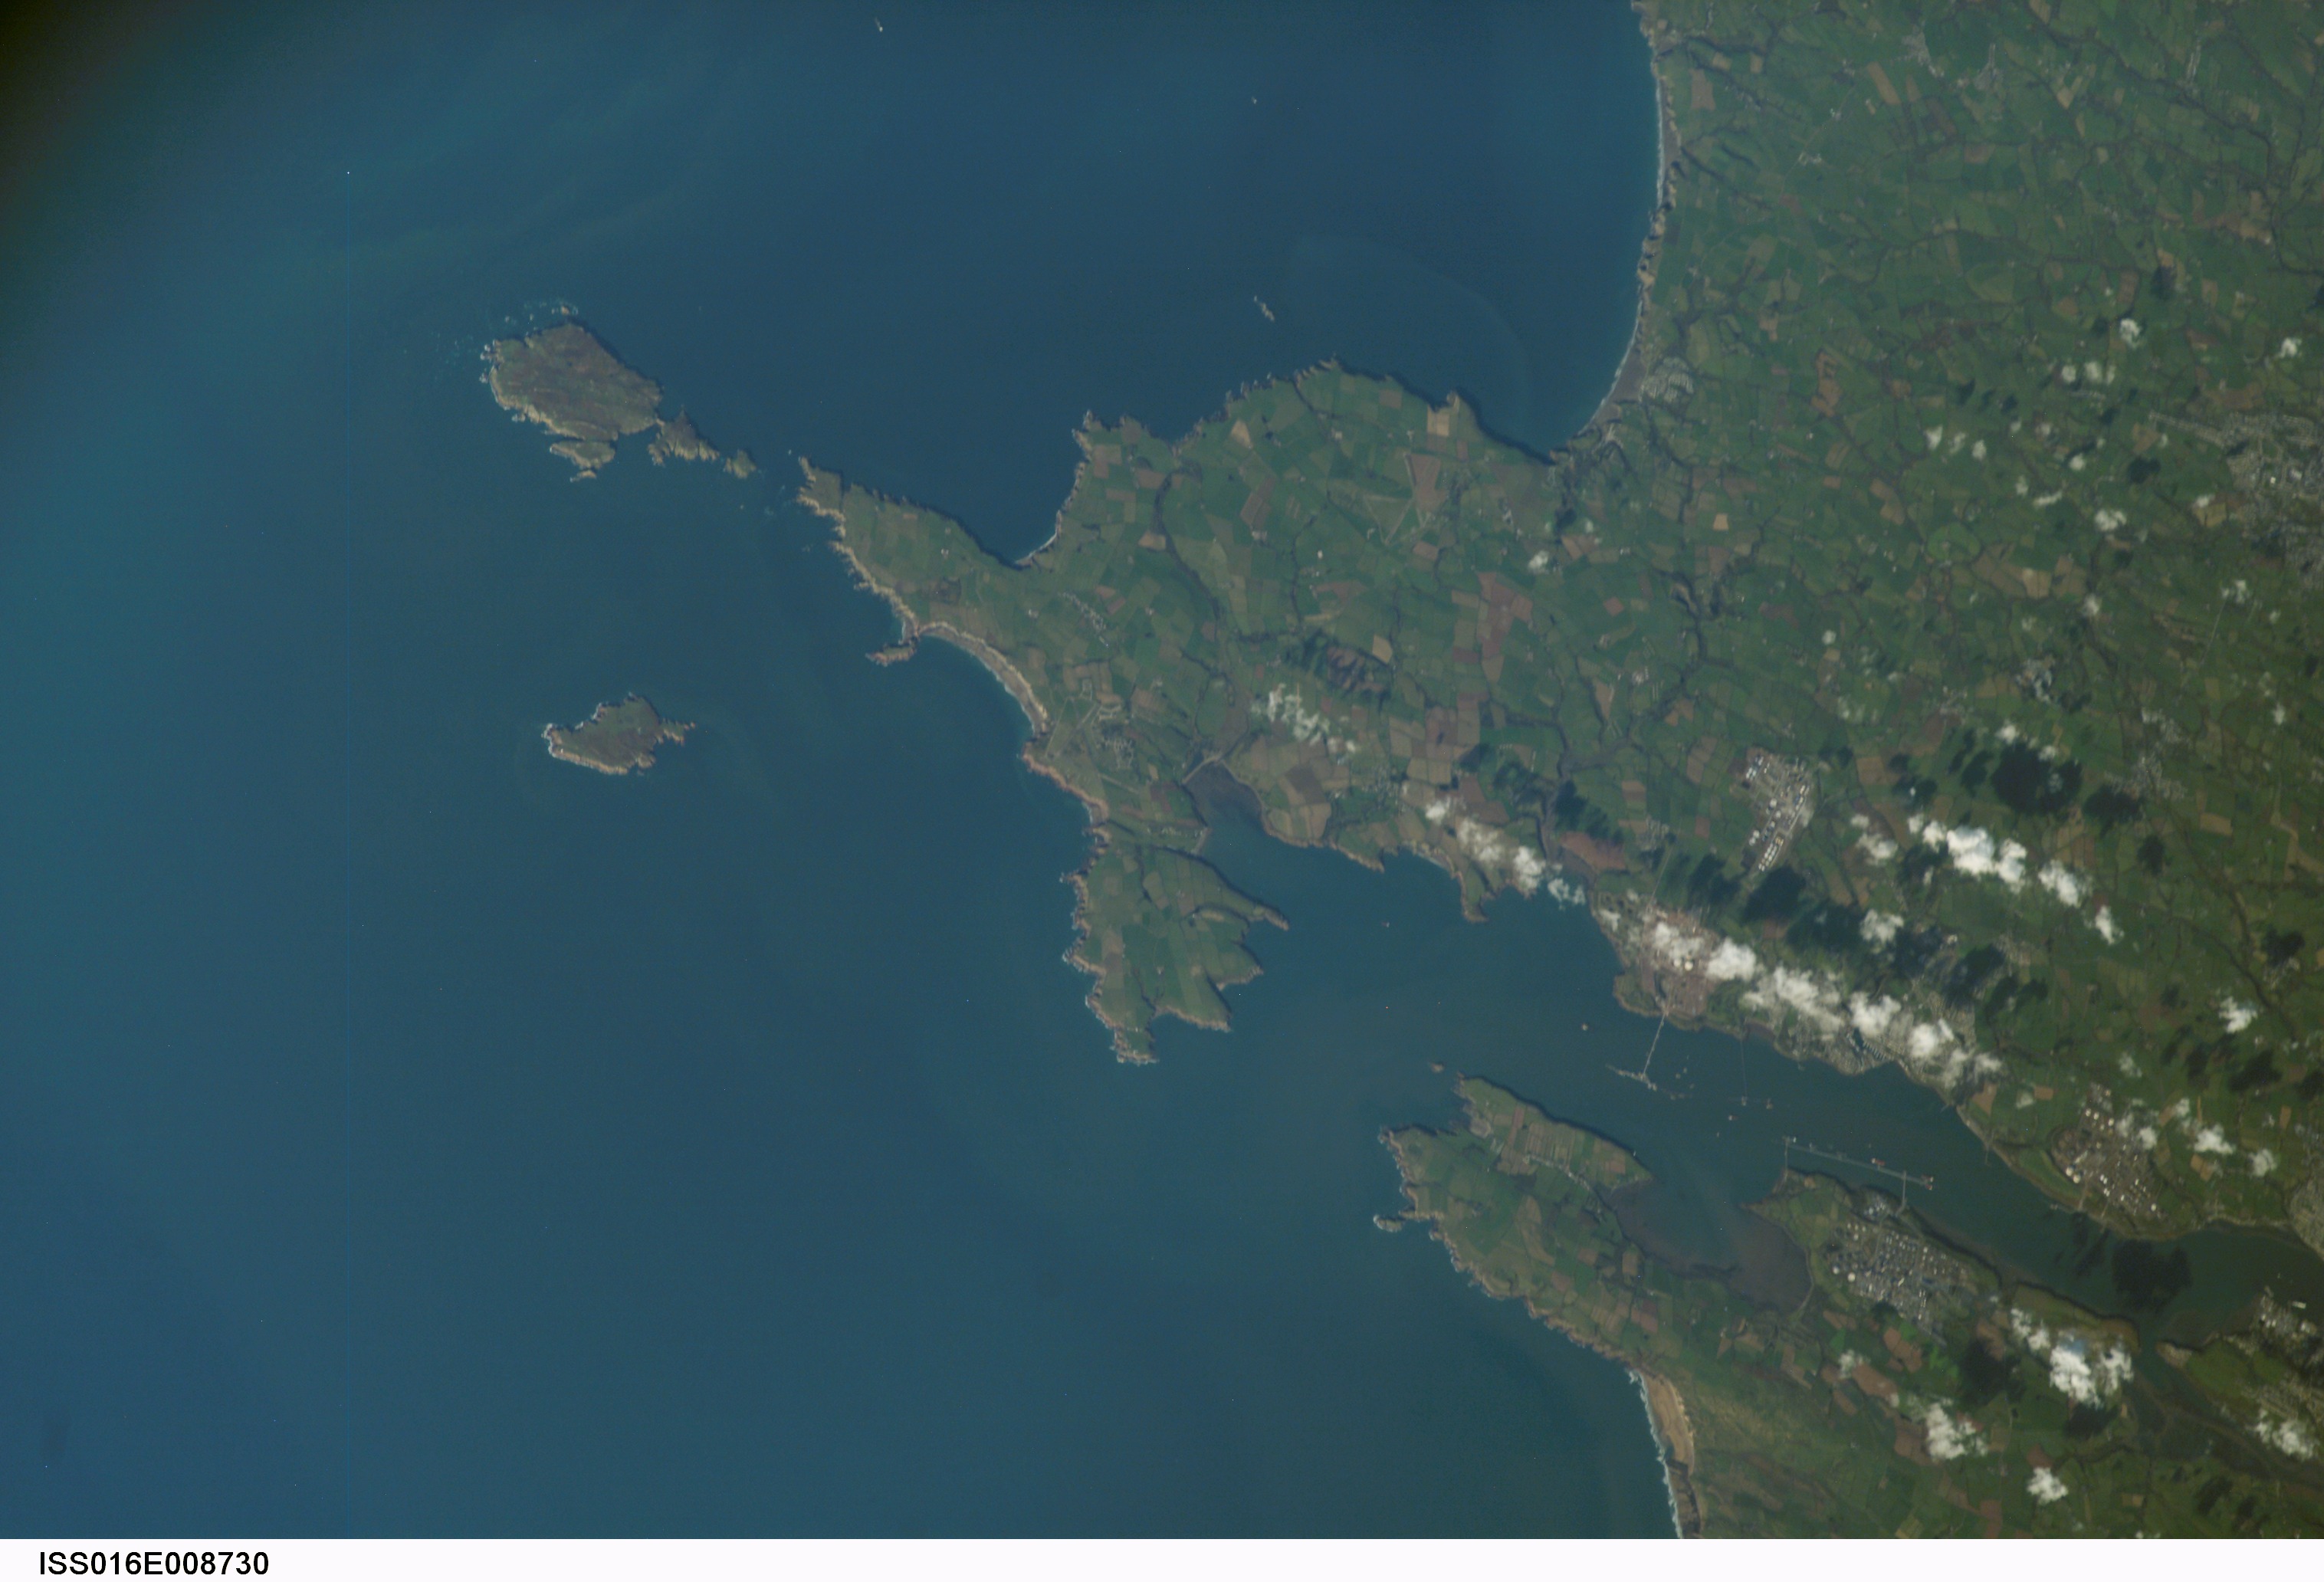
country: UK-WALES
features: MILFORD HAVEN, OIL REFINERIES
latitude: 51.7
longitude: -5.2
